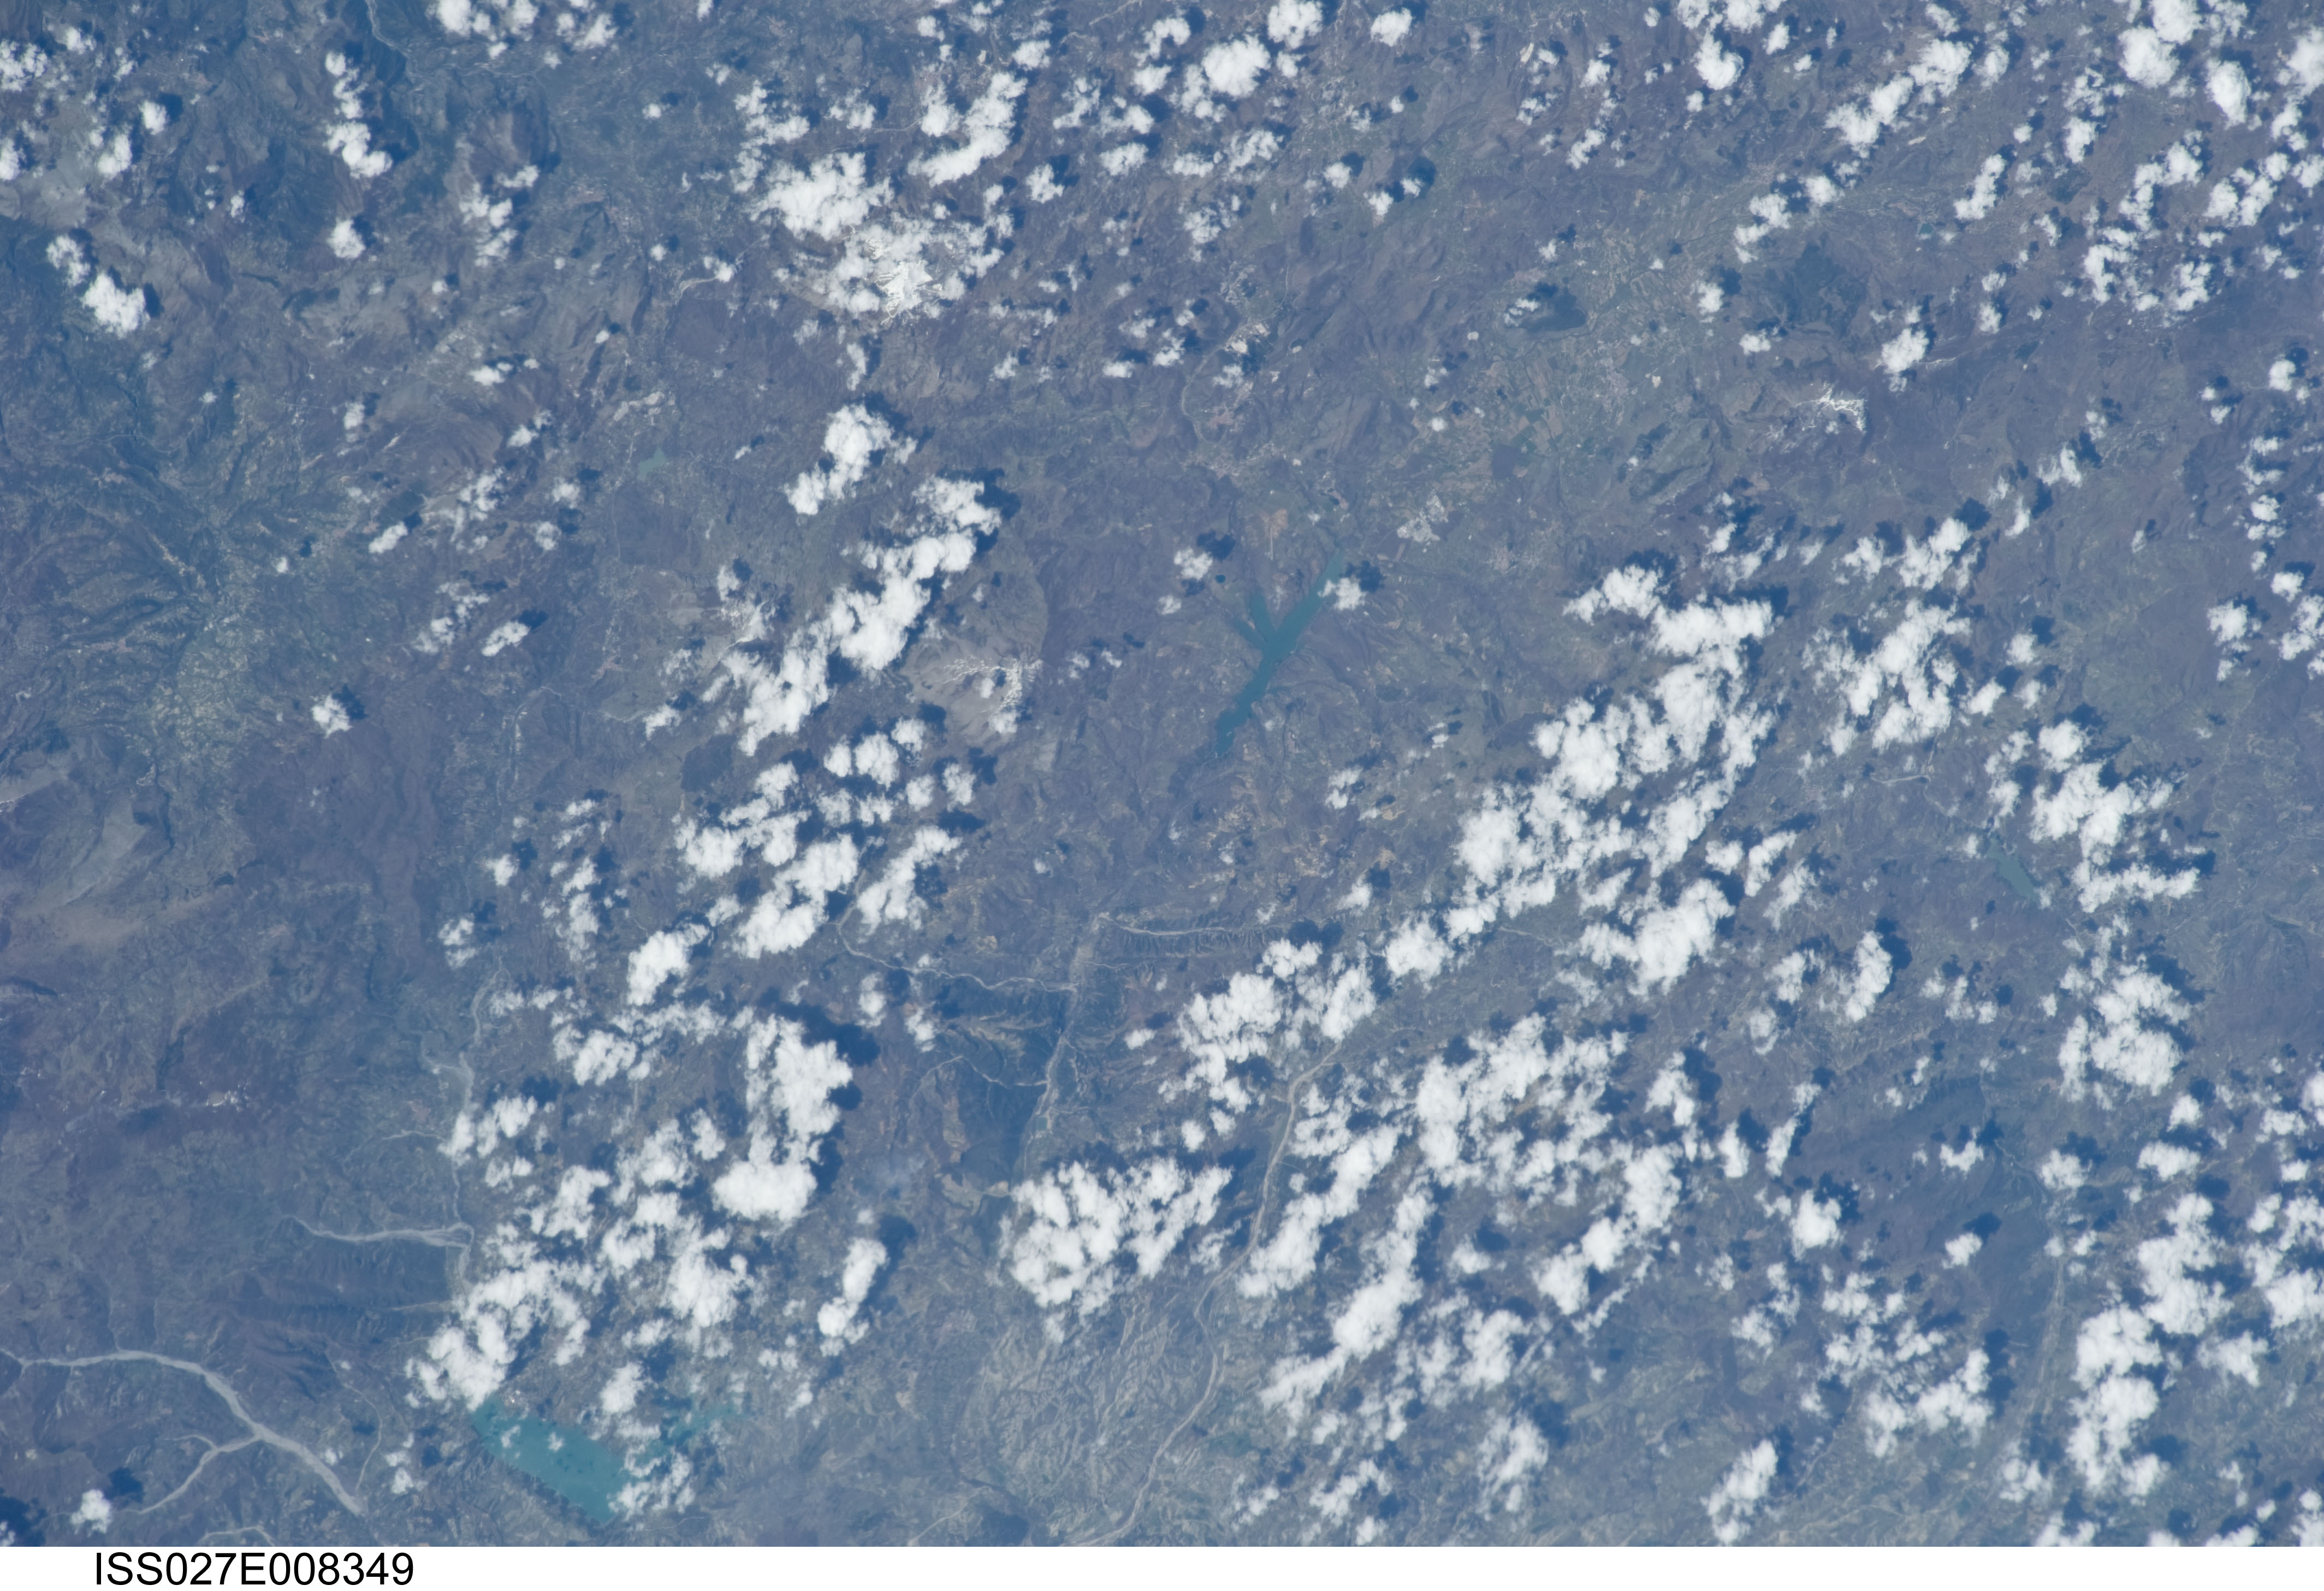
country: ITALY
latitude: 40.3
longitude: 16.0
